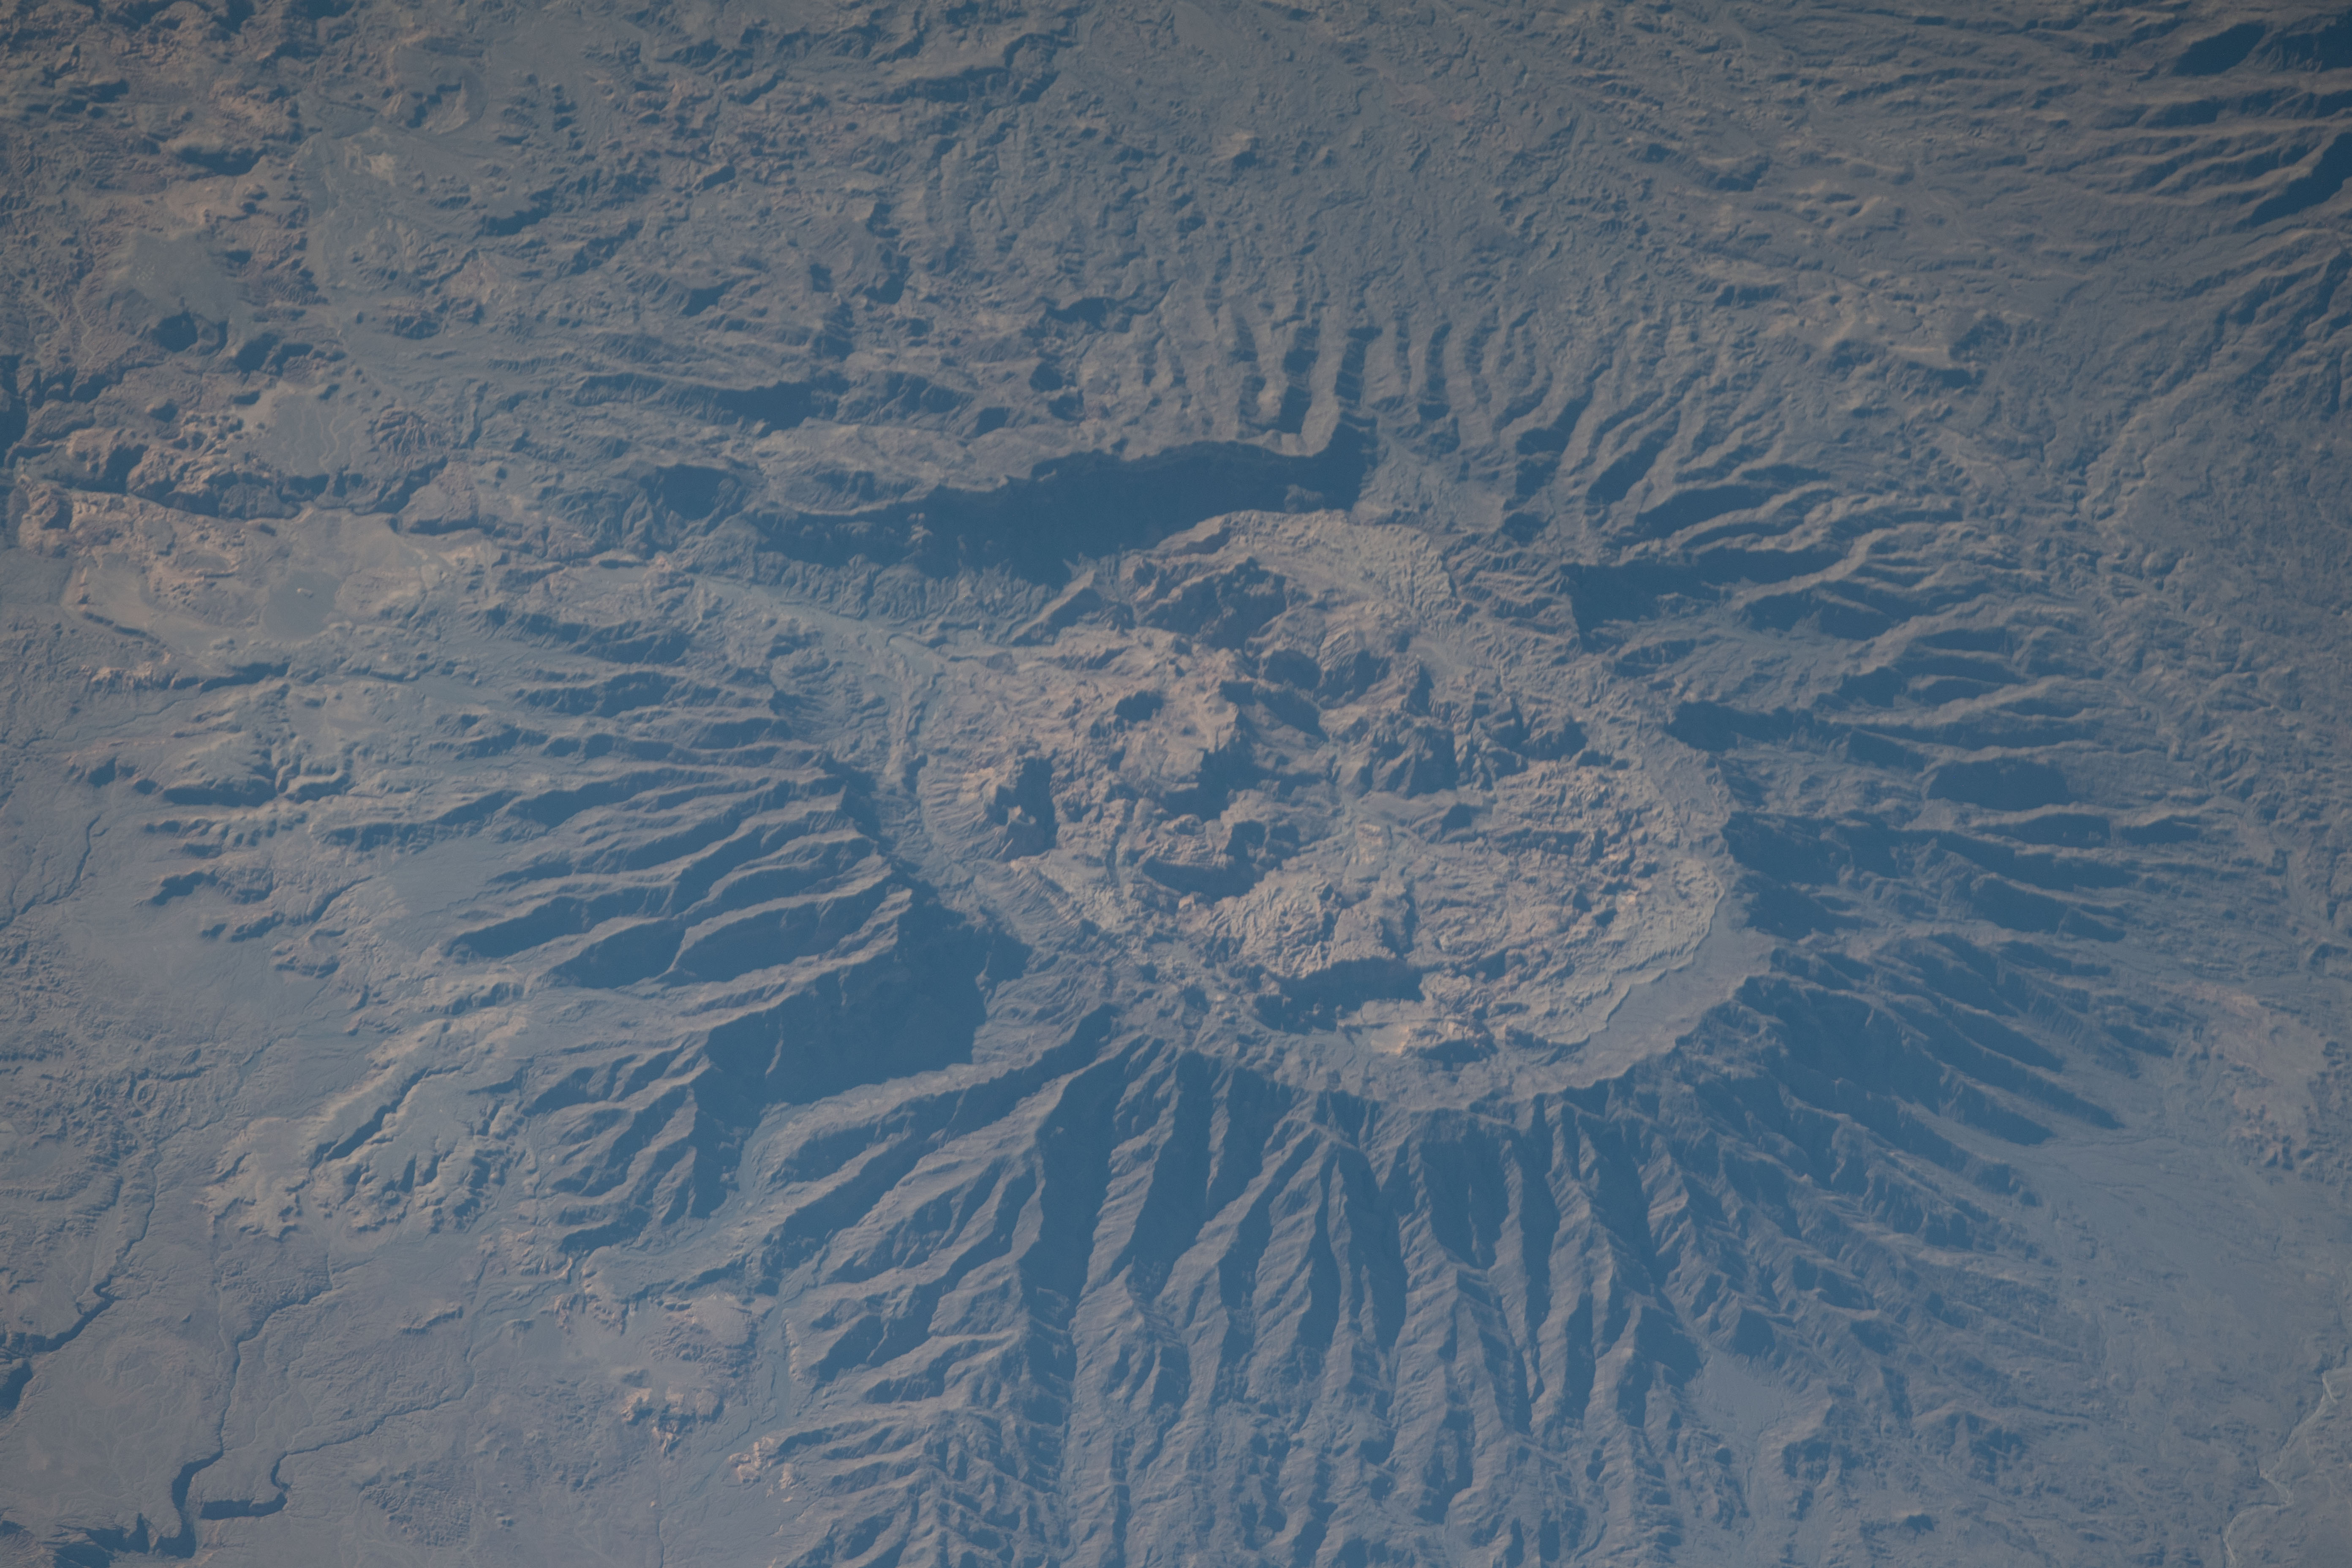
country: CHAD
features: TIBESTI MOUNTAINS,TARSO TOON VOLCANO,BORKOU-ENNEDI-TIBESTI REGION,MOHI-MA MOUNTAIN,CHAD
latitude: 21.1
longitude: 17.7
